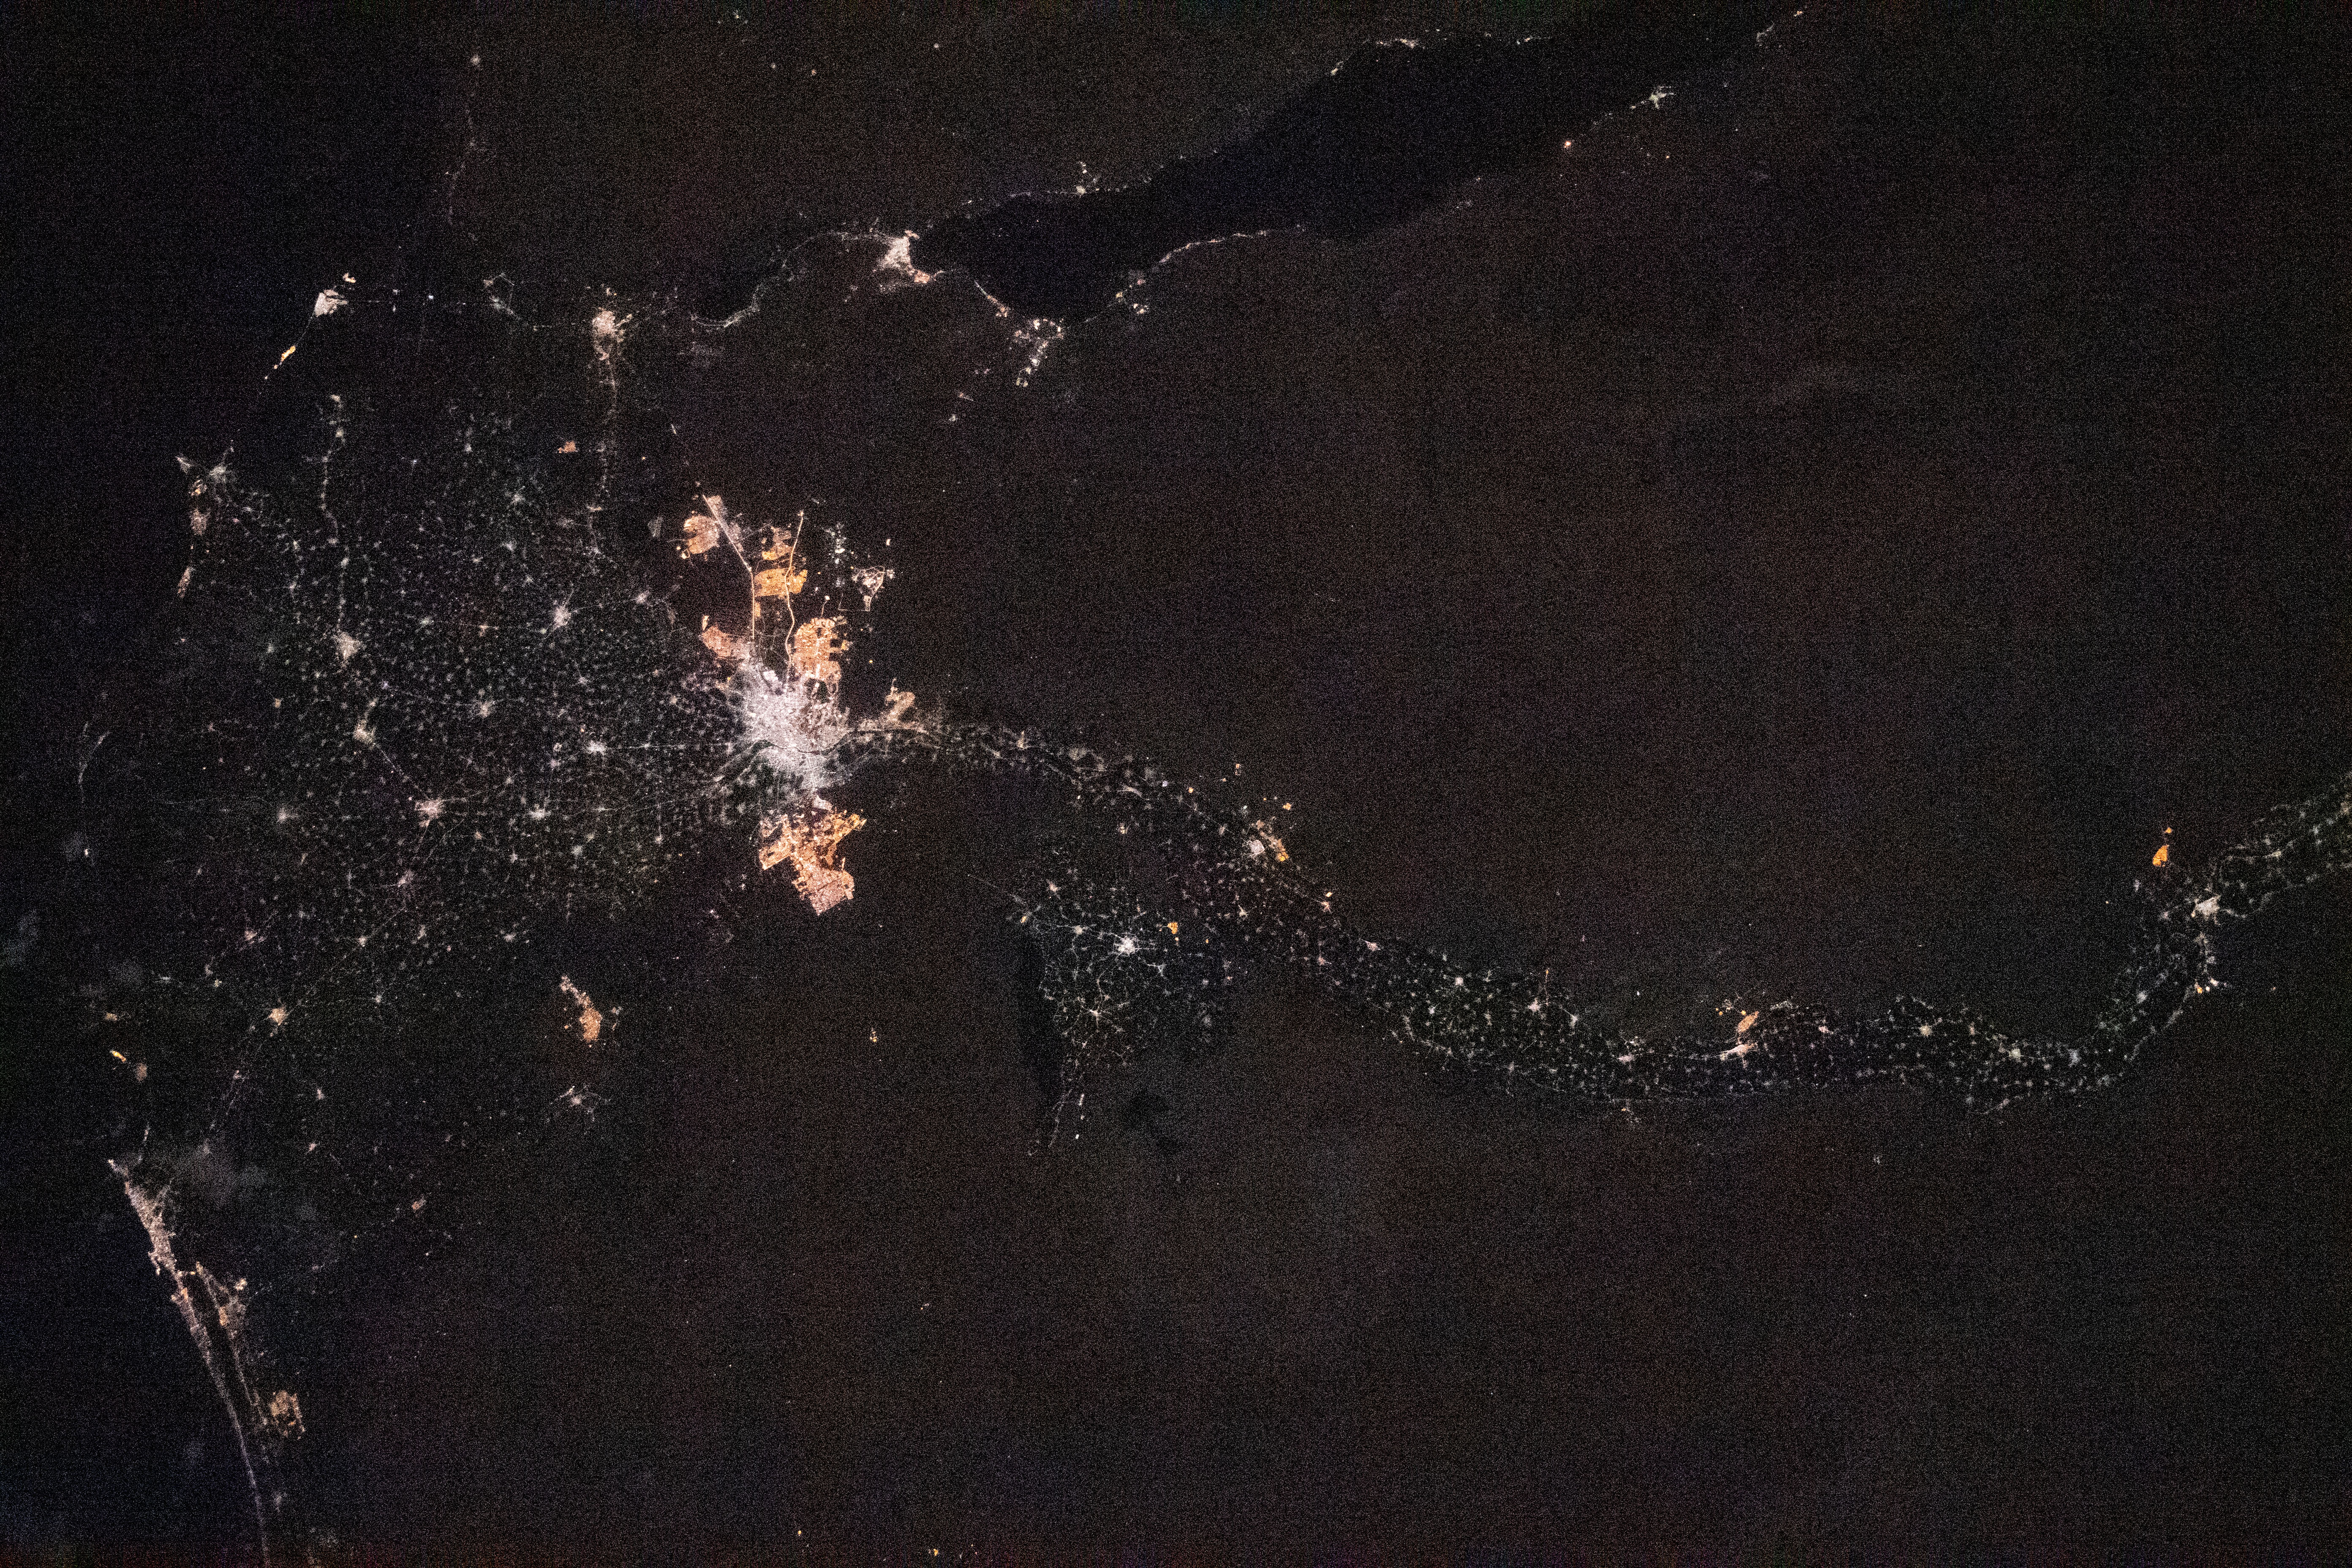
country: EGYPT
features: CAIRO CITY NIGHT LIGHTS
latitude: 29.5
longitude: 31.5
